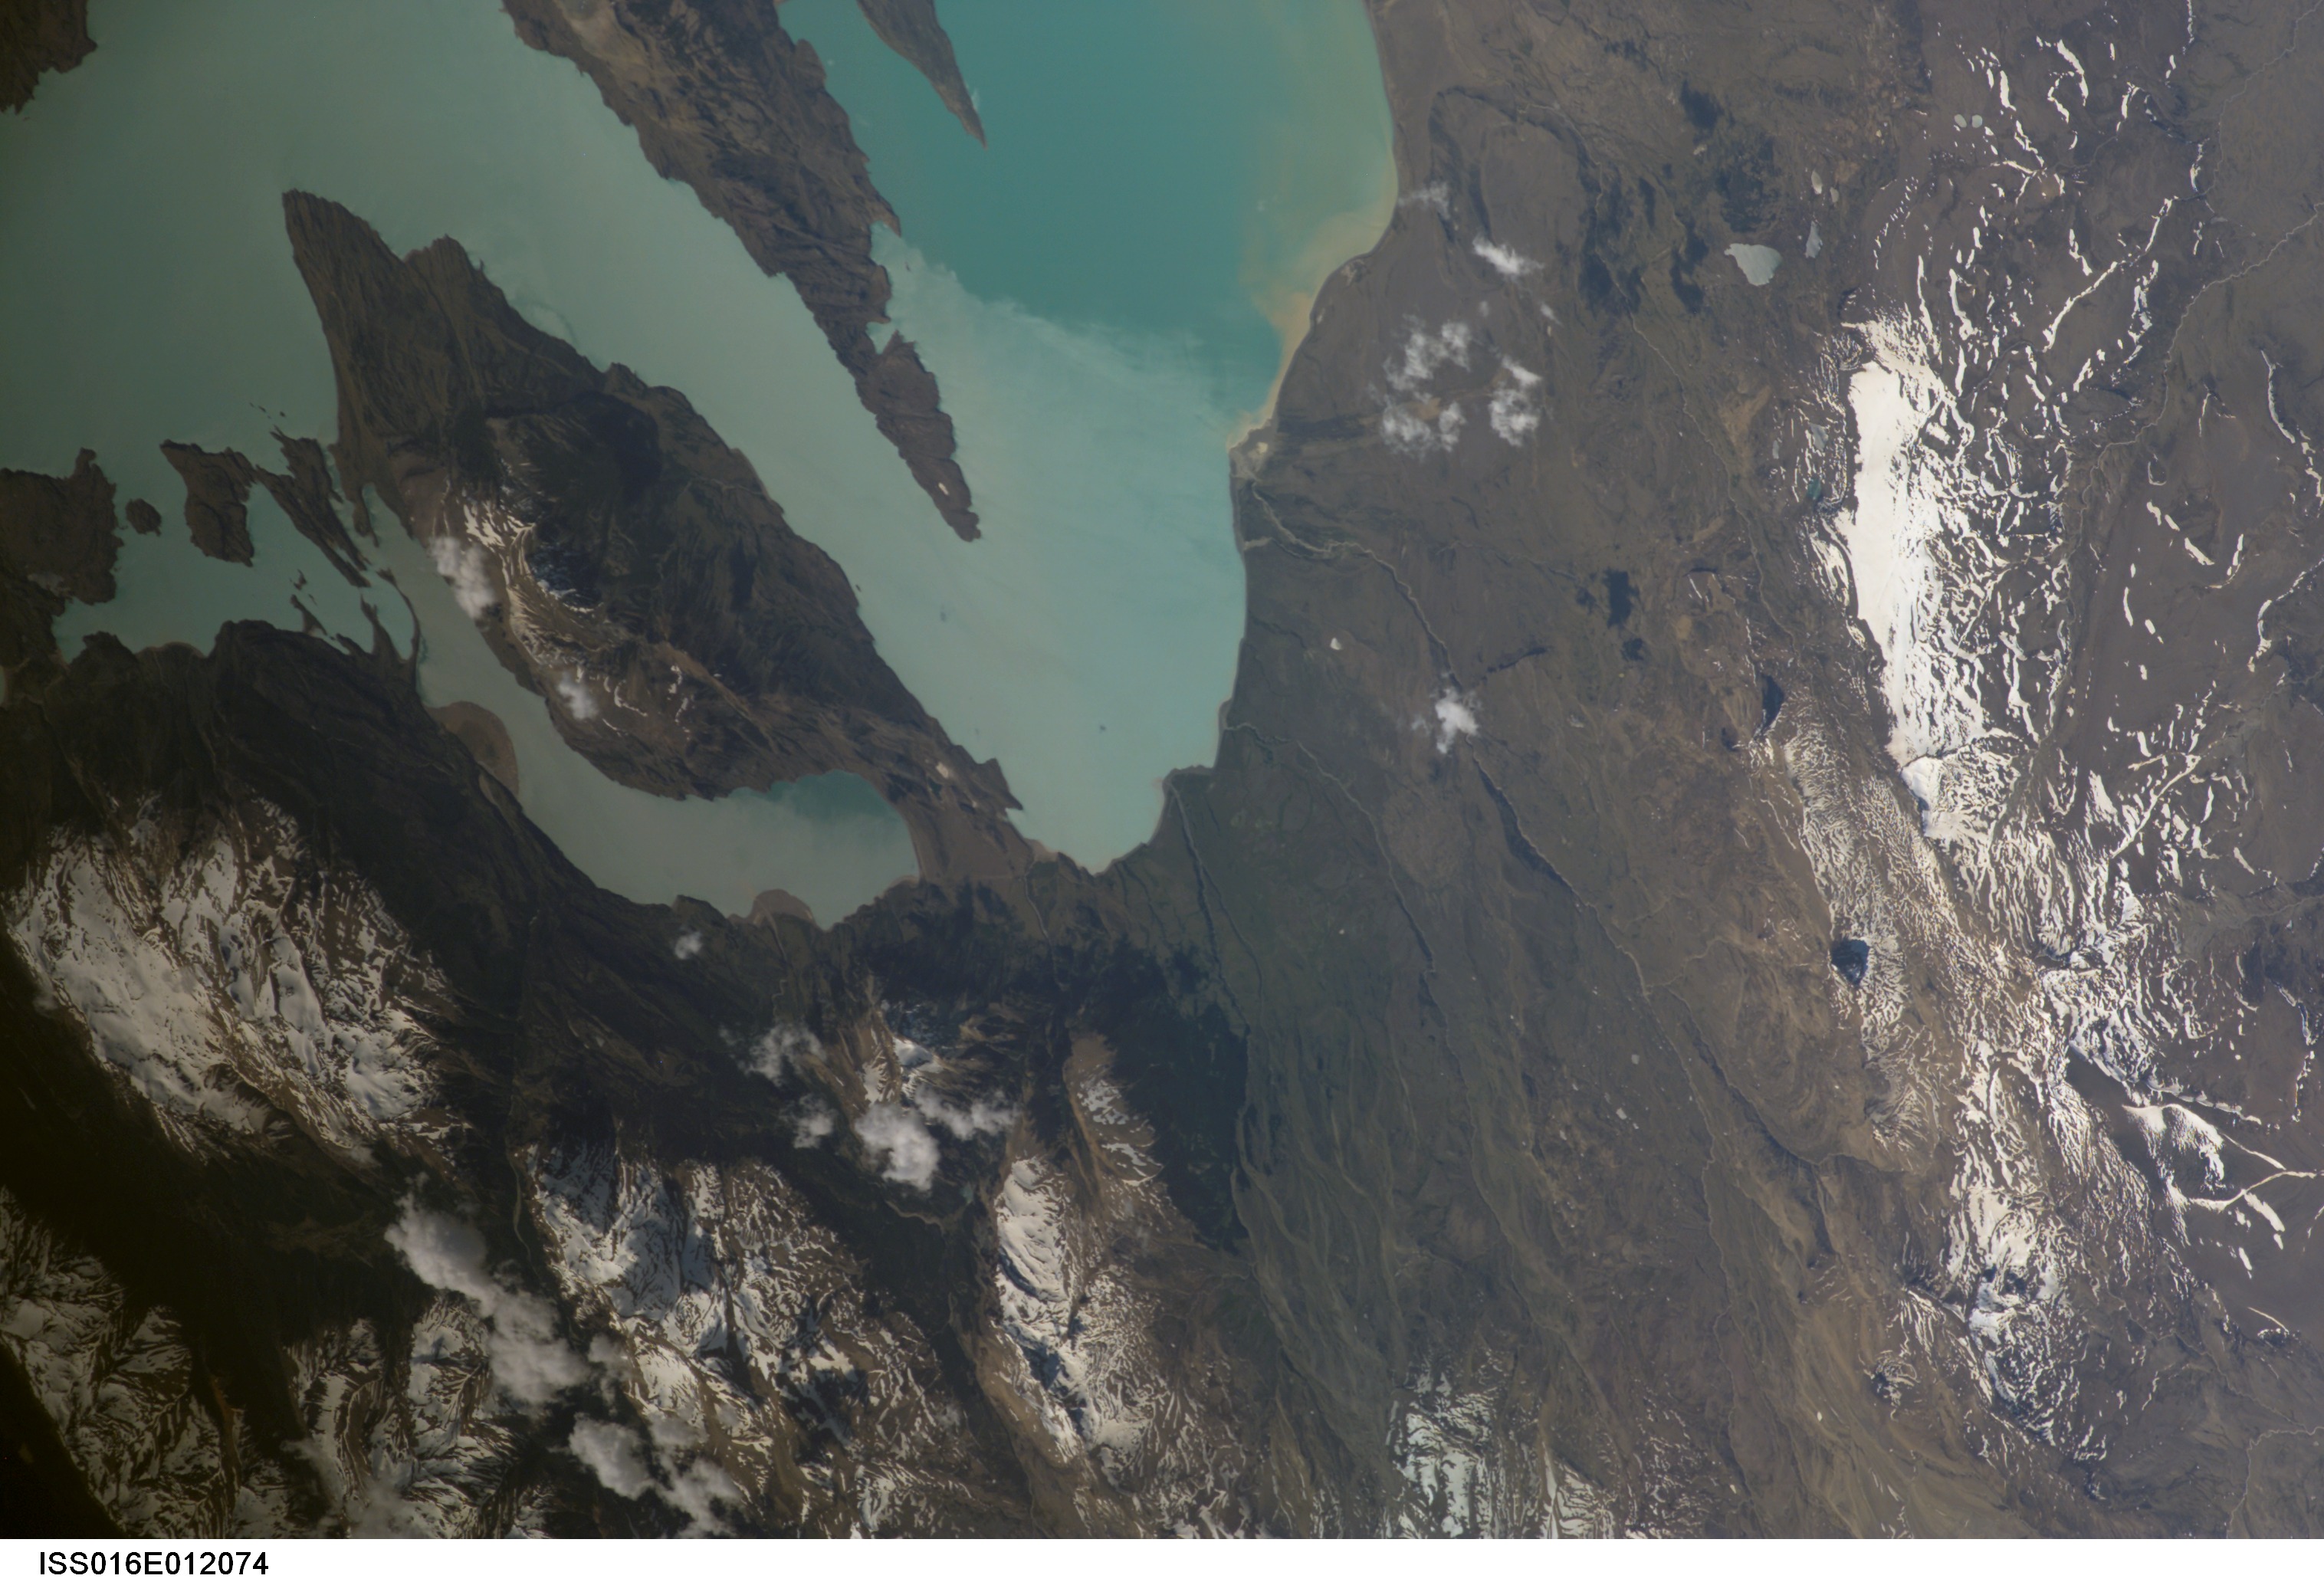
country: ARGENTINA
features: LAKE SAN MARTIN
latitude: -49.2
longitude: -72.5
